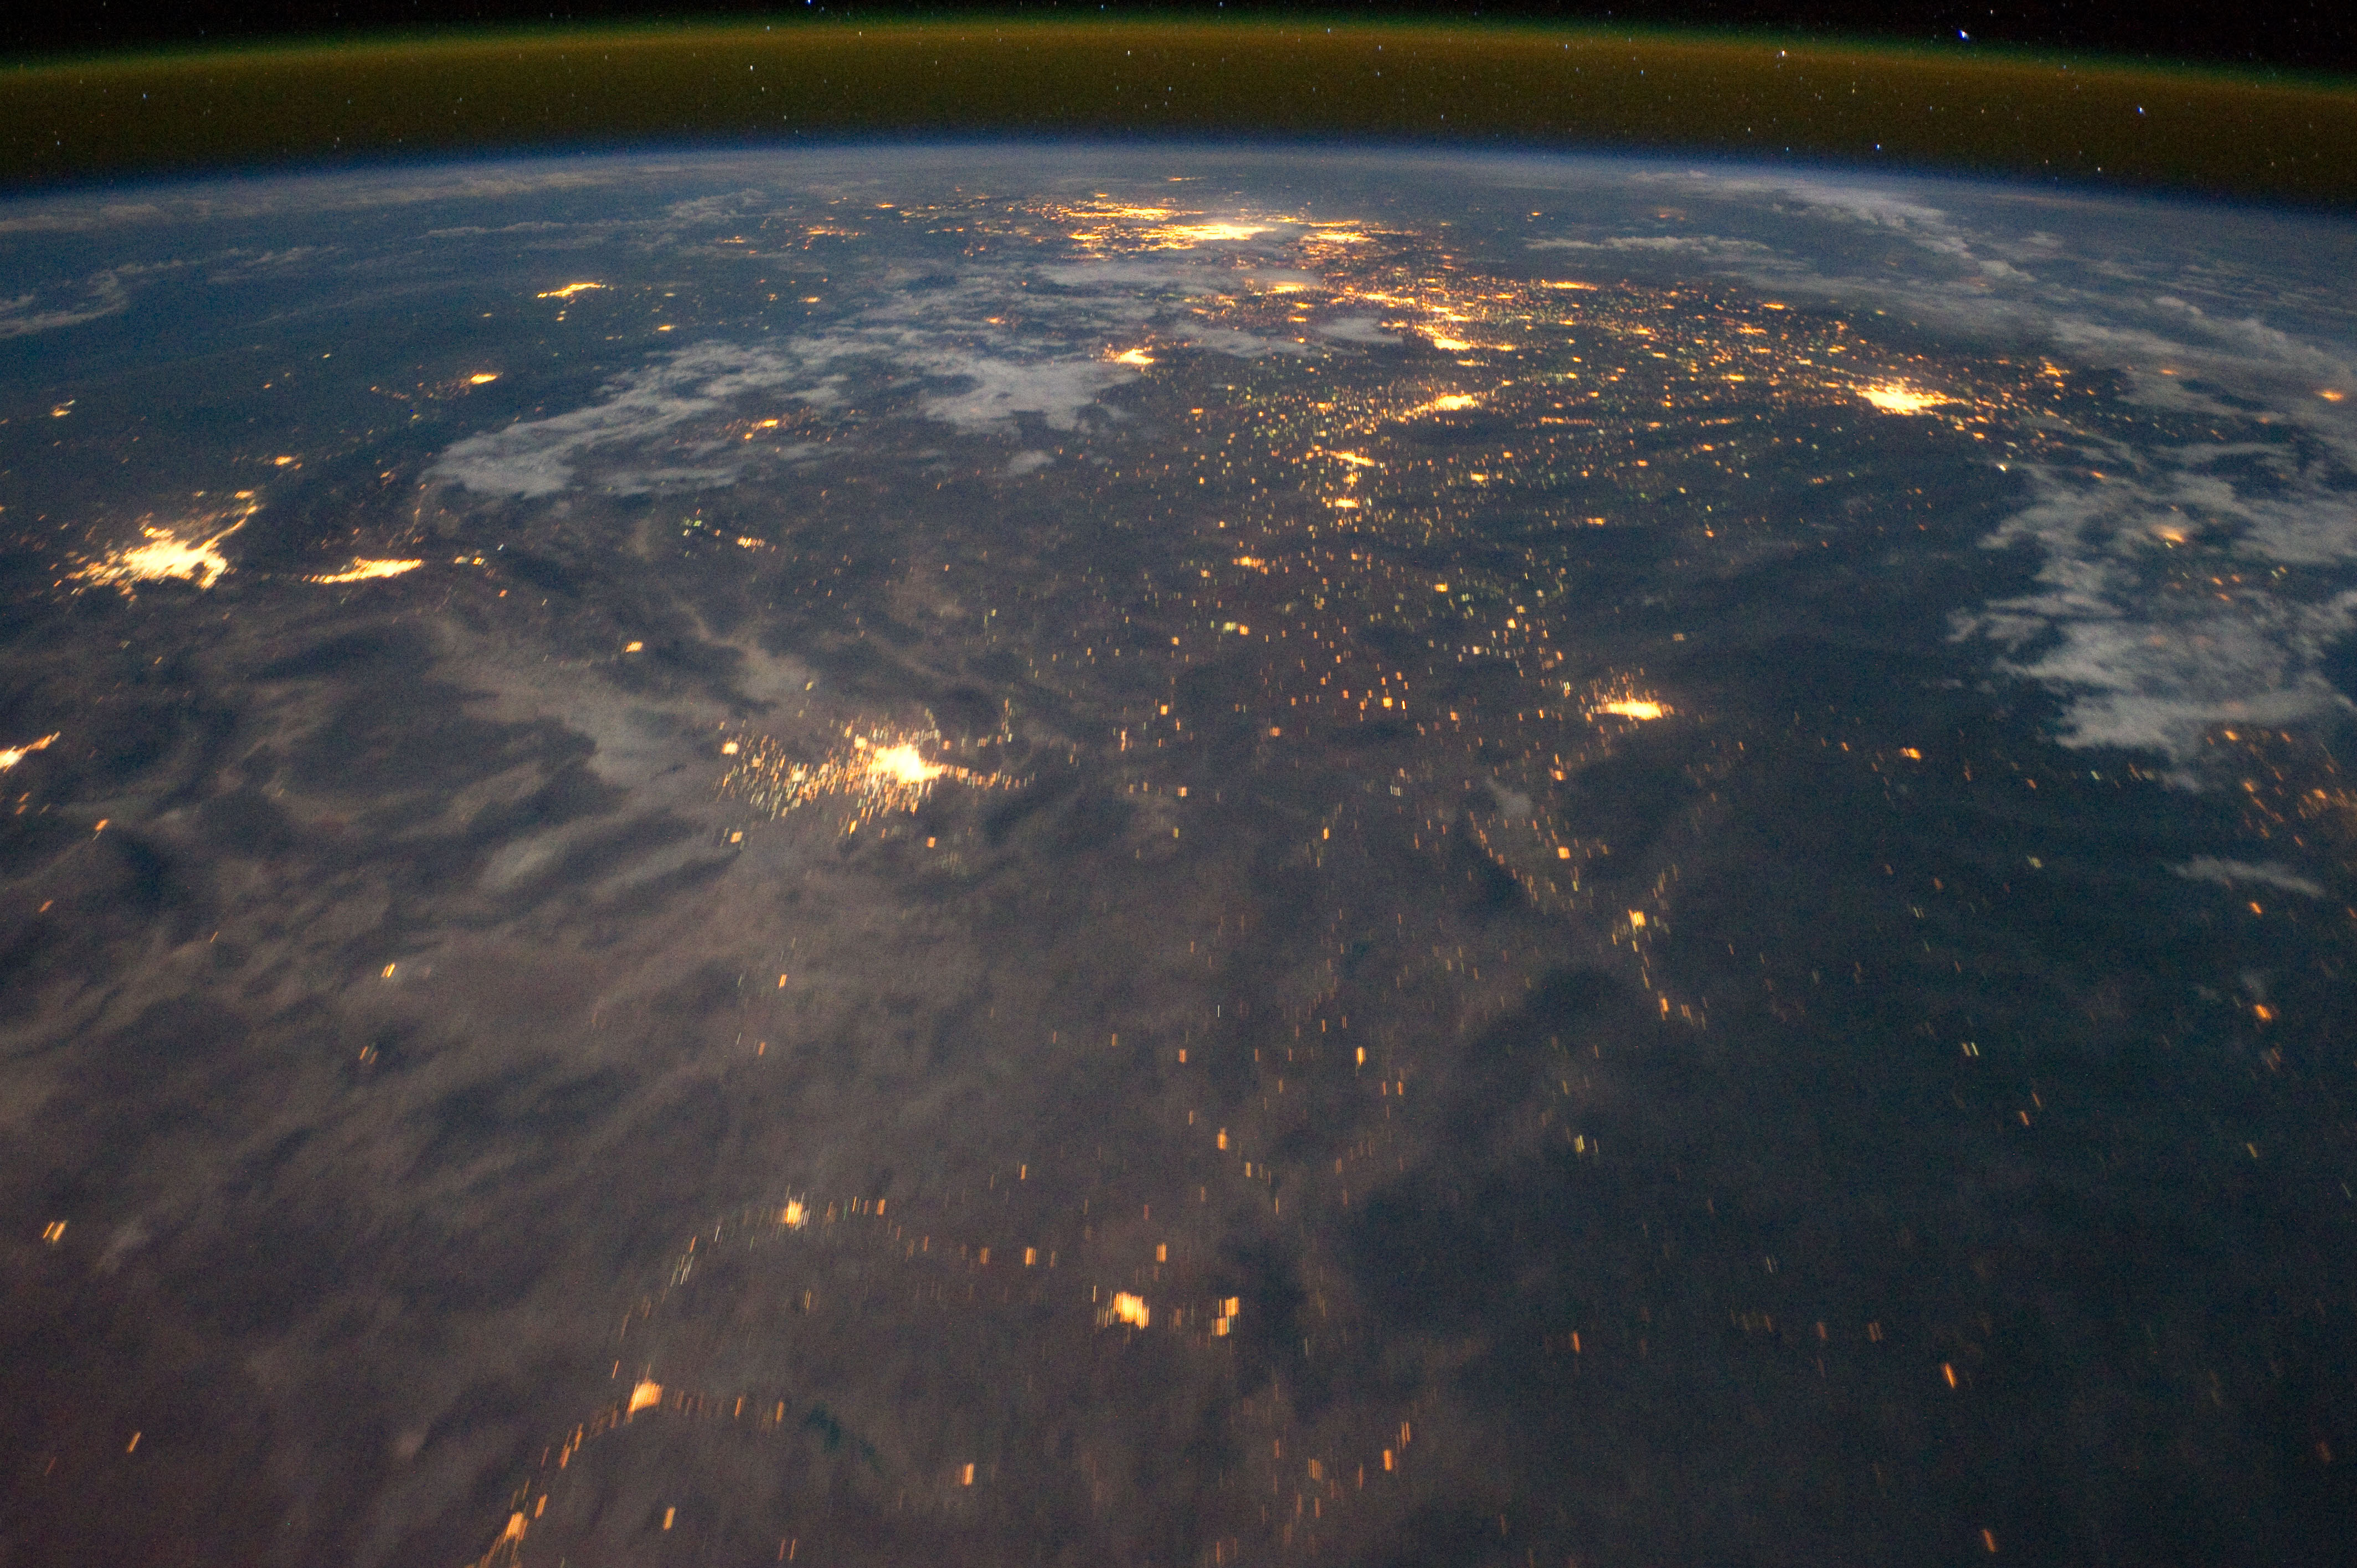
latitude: 33.2
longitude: -106.1
